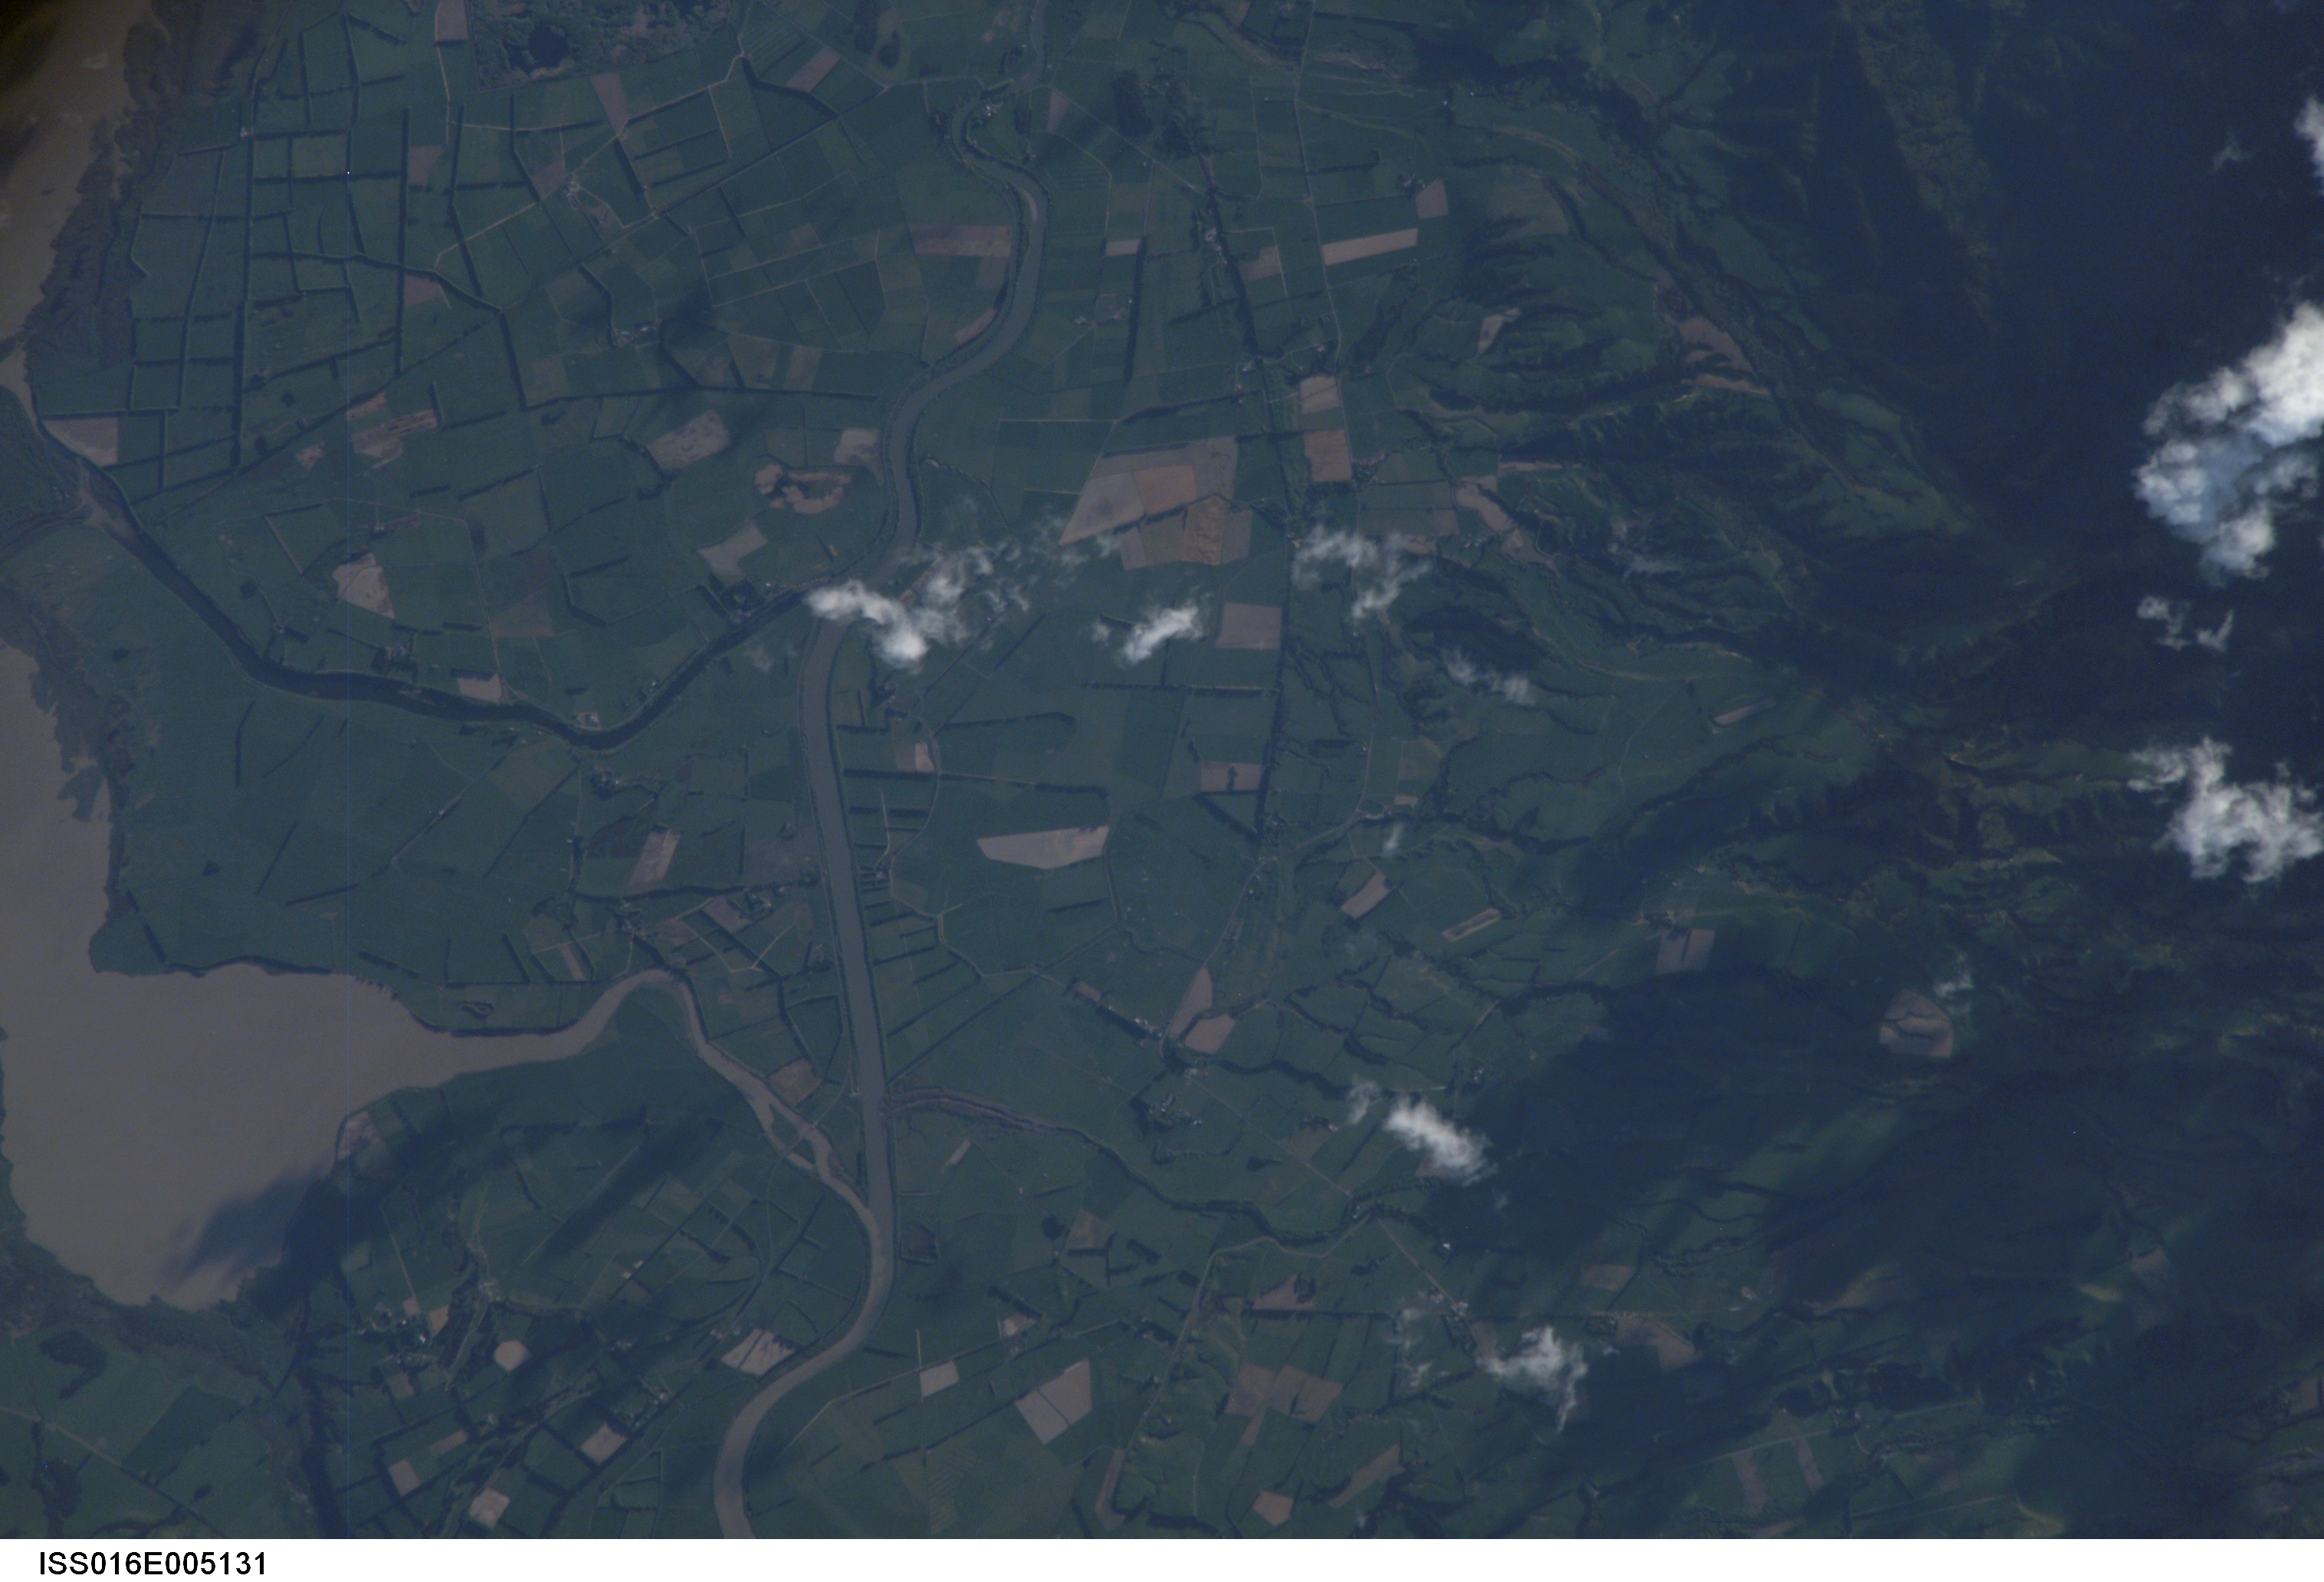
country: NEW ZEALAND-NI
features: PALLISER BAY, LAKE FERRY
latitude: -41.3
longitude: 175.2
